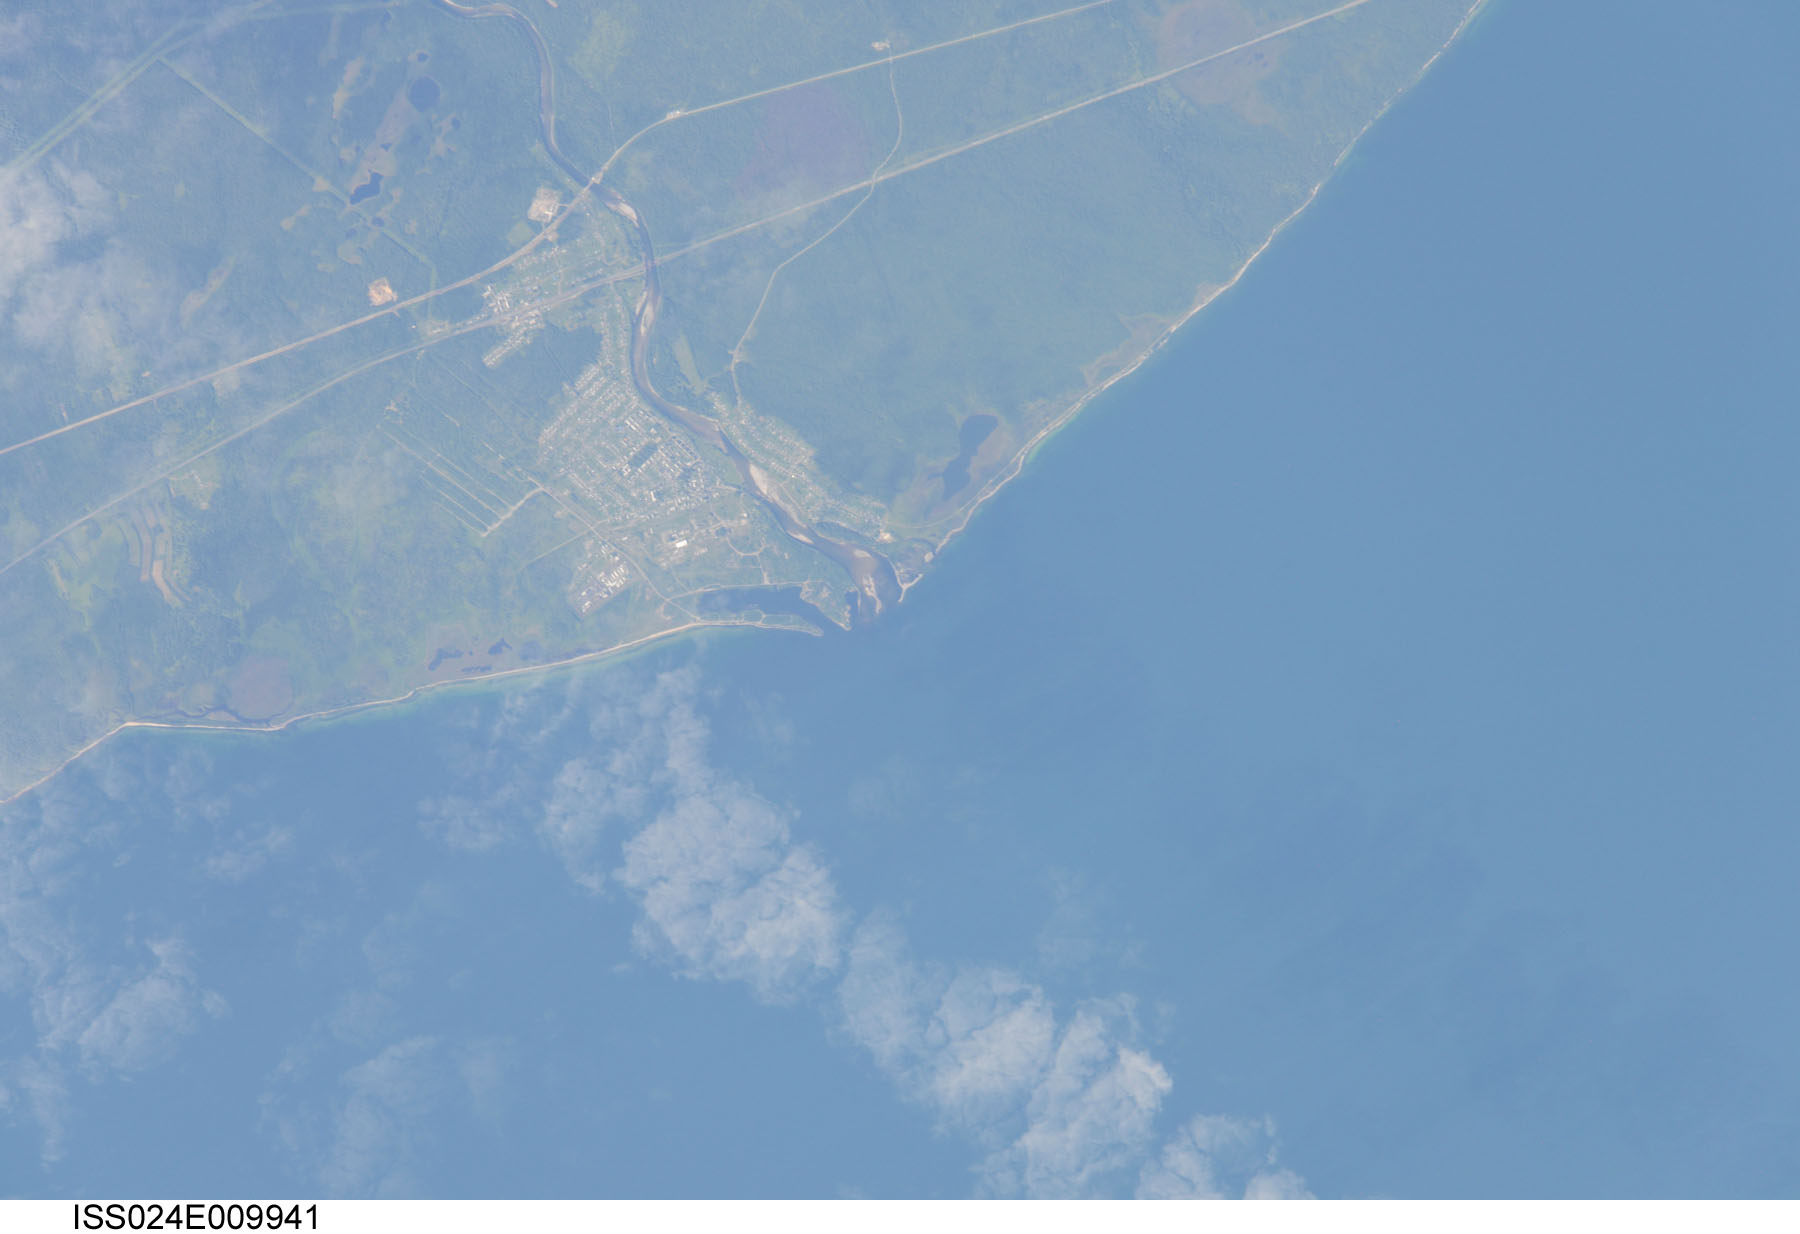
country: RUSSIAN FEDERATION
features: SW. LAKE BAIKAL, VYDRINO
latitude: 51.5
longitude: 104.6
